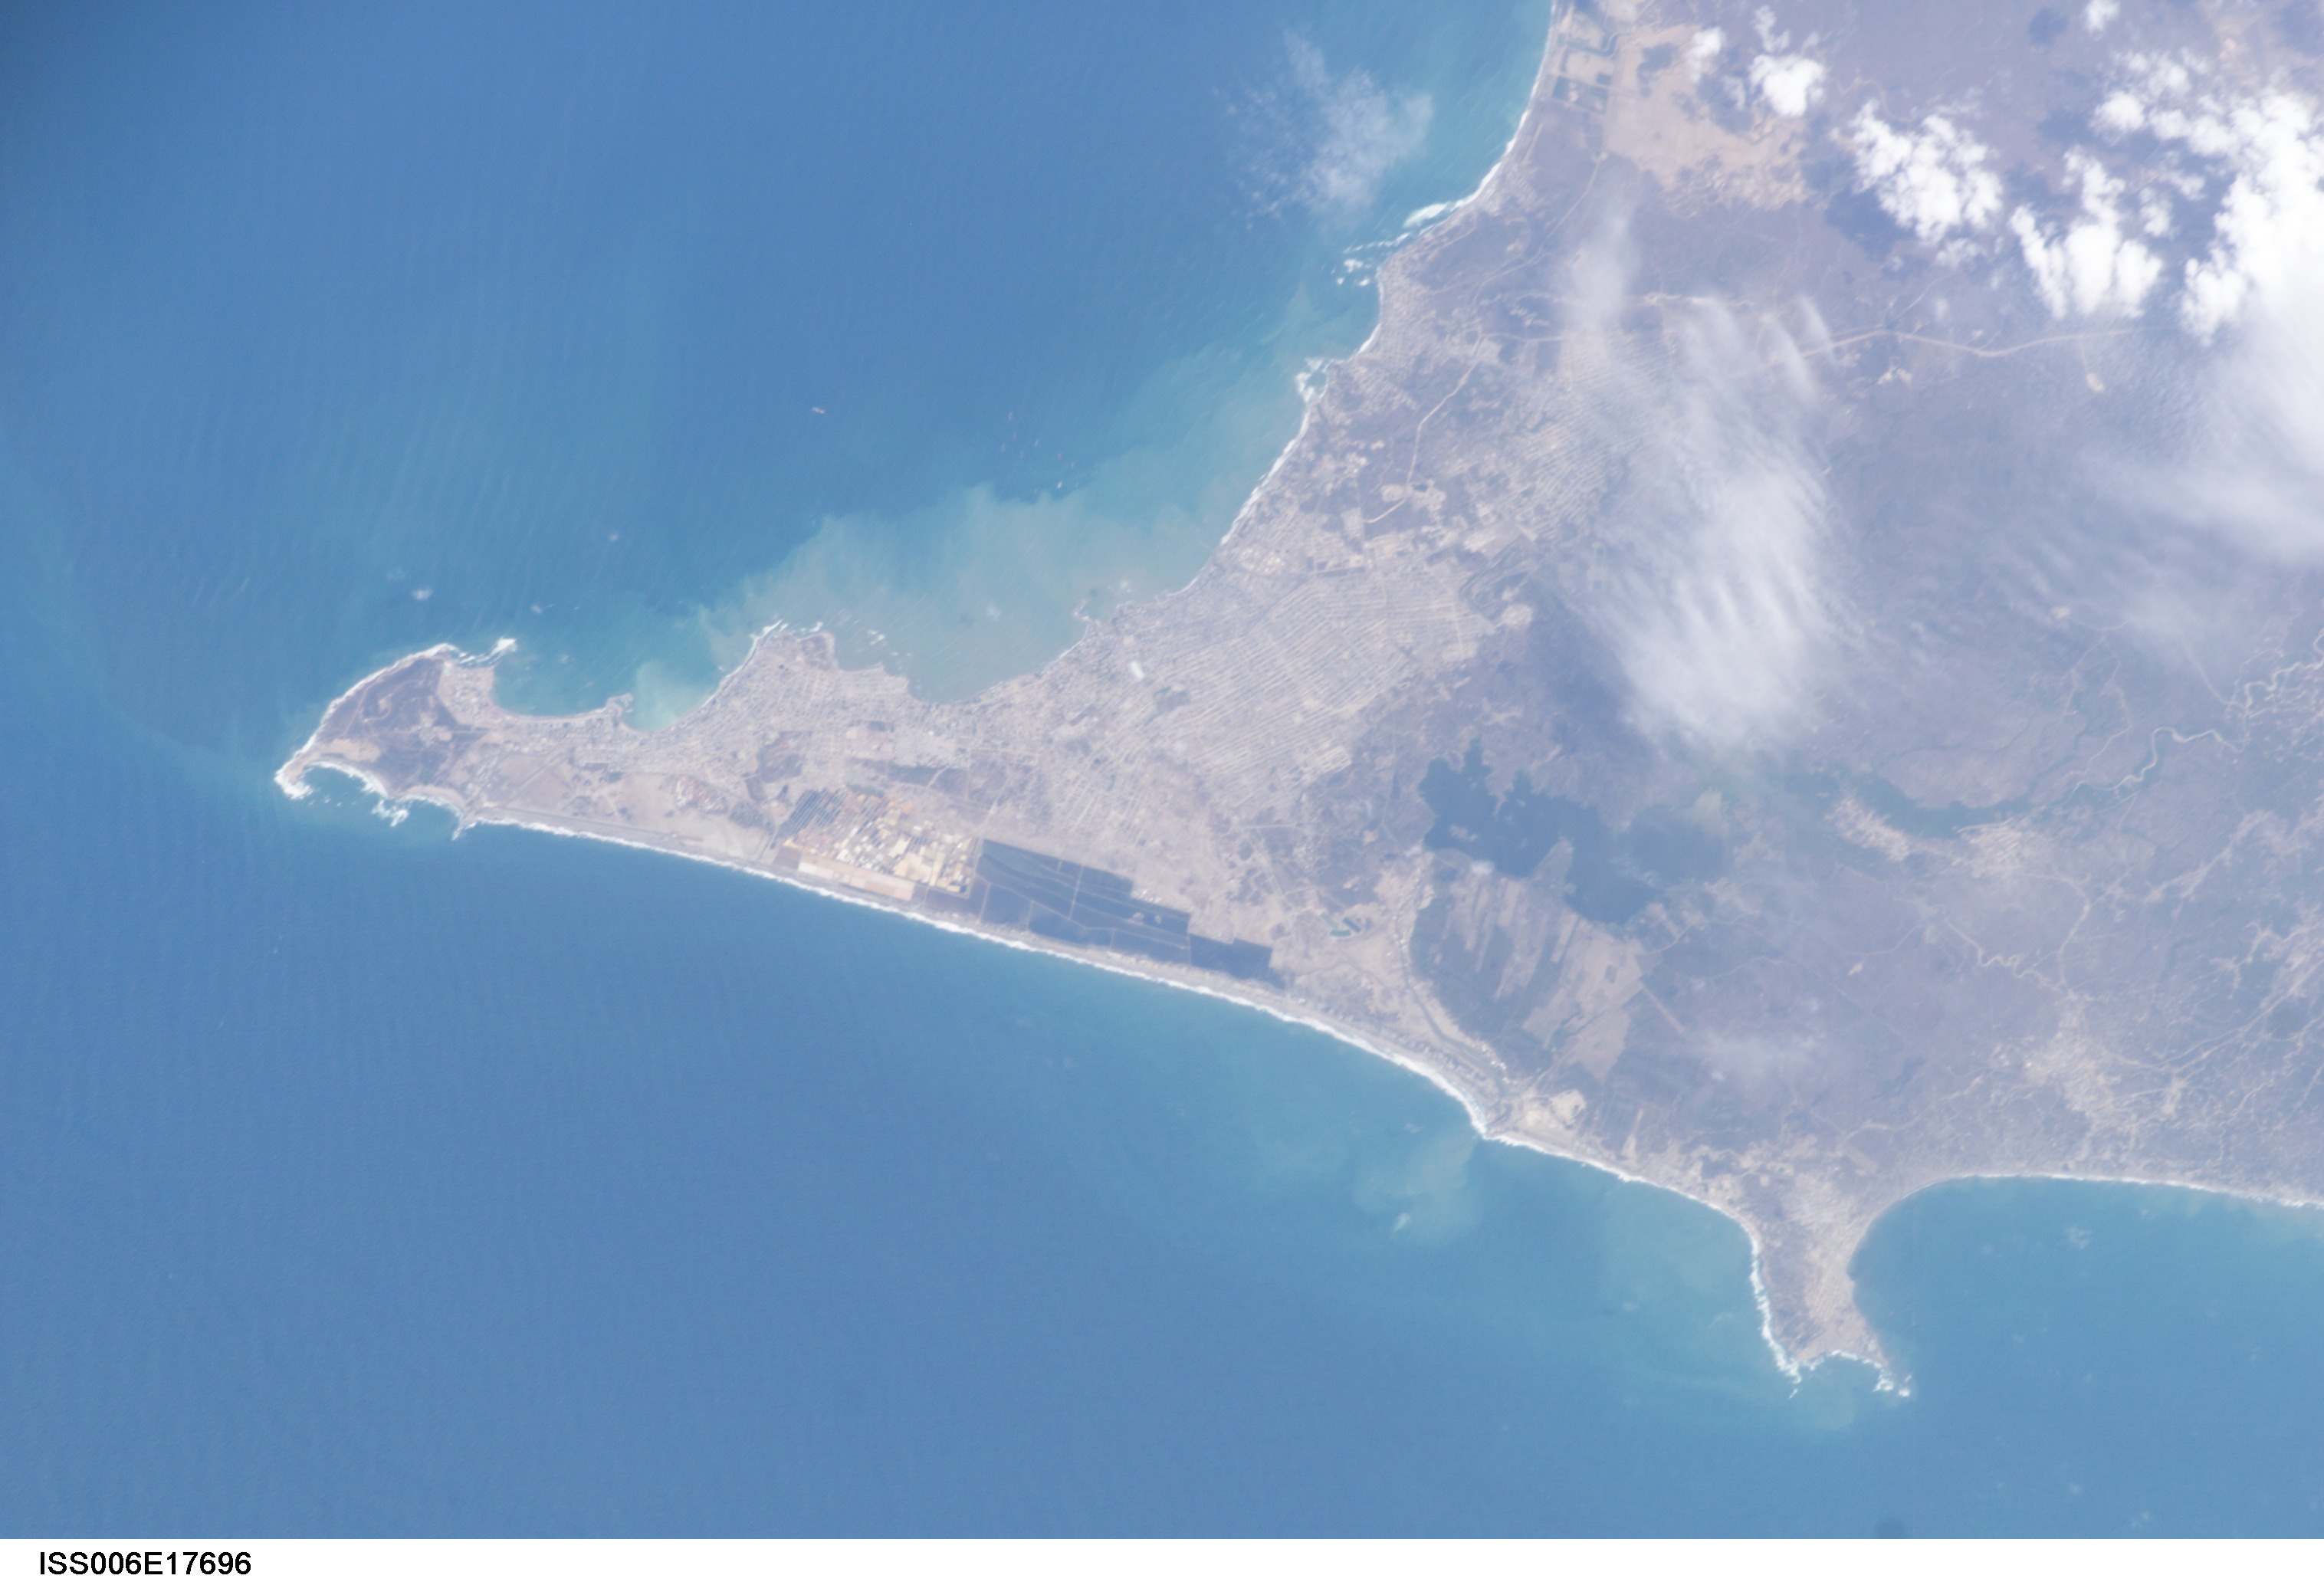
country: ECUADOR
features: POINT SANTA ELENA
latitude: -2.0
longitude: -81.0
